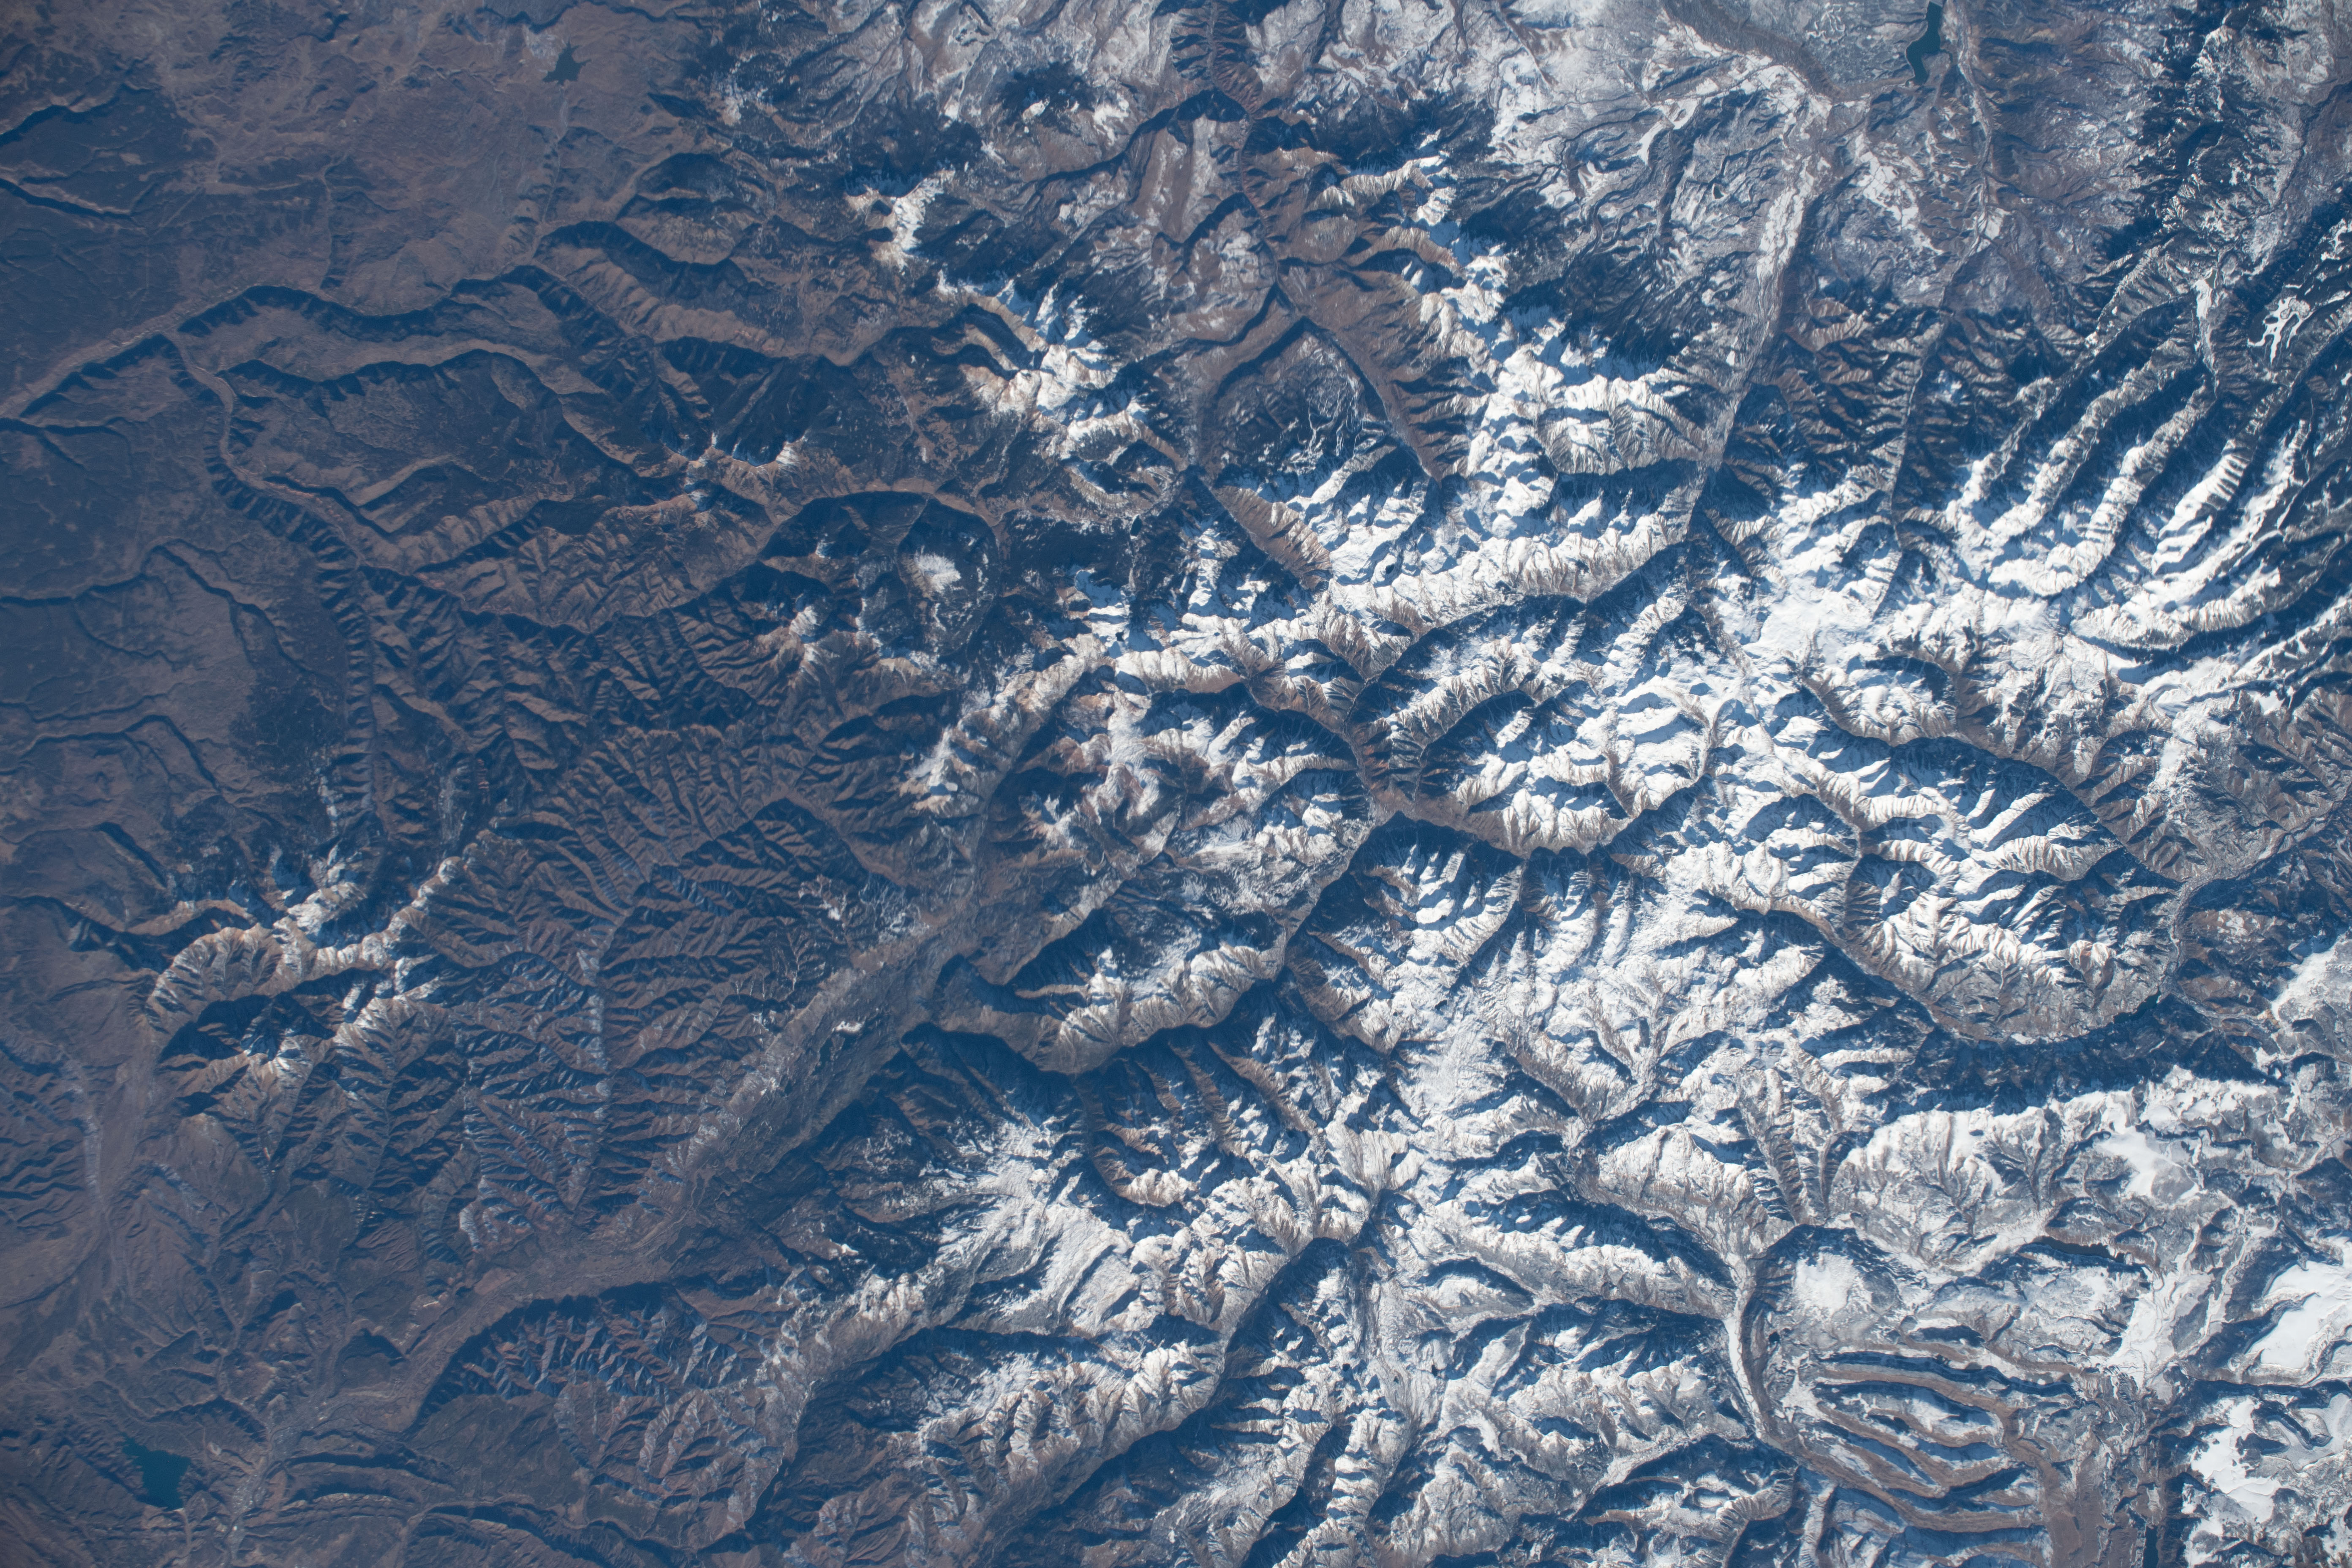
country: USA-COLORADO
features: REDCLOUD PEAK, HANDIES PEAK, HESPERUS MOUNTAIN
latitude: 37.8
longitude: -107.7
